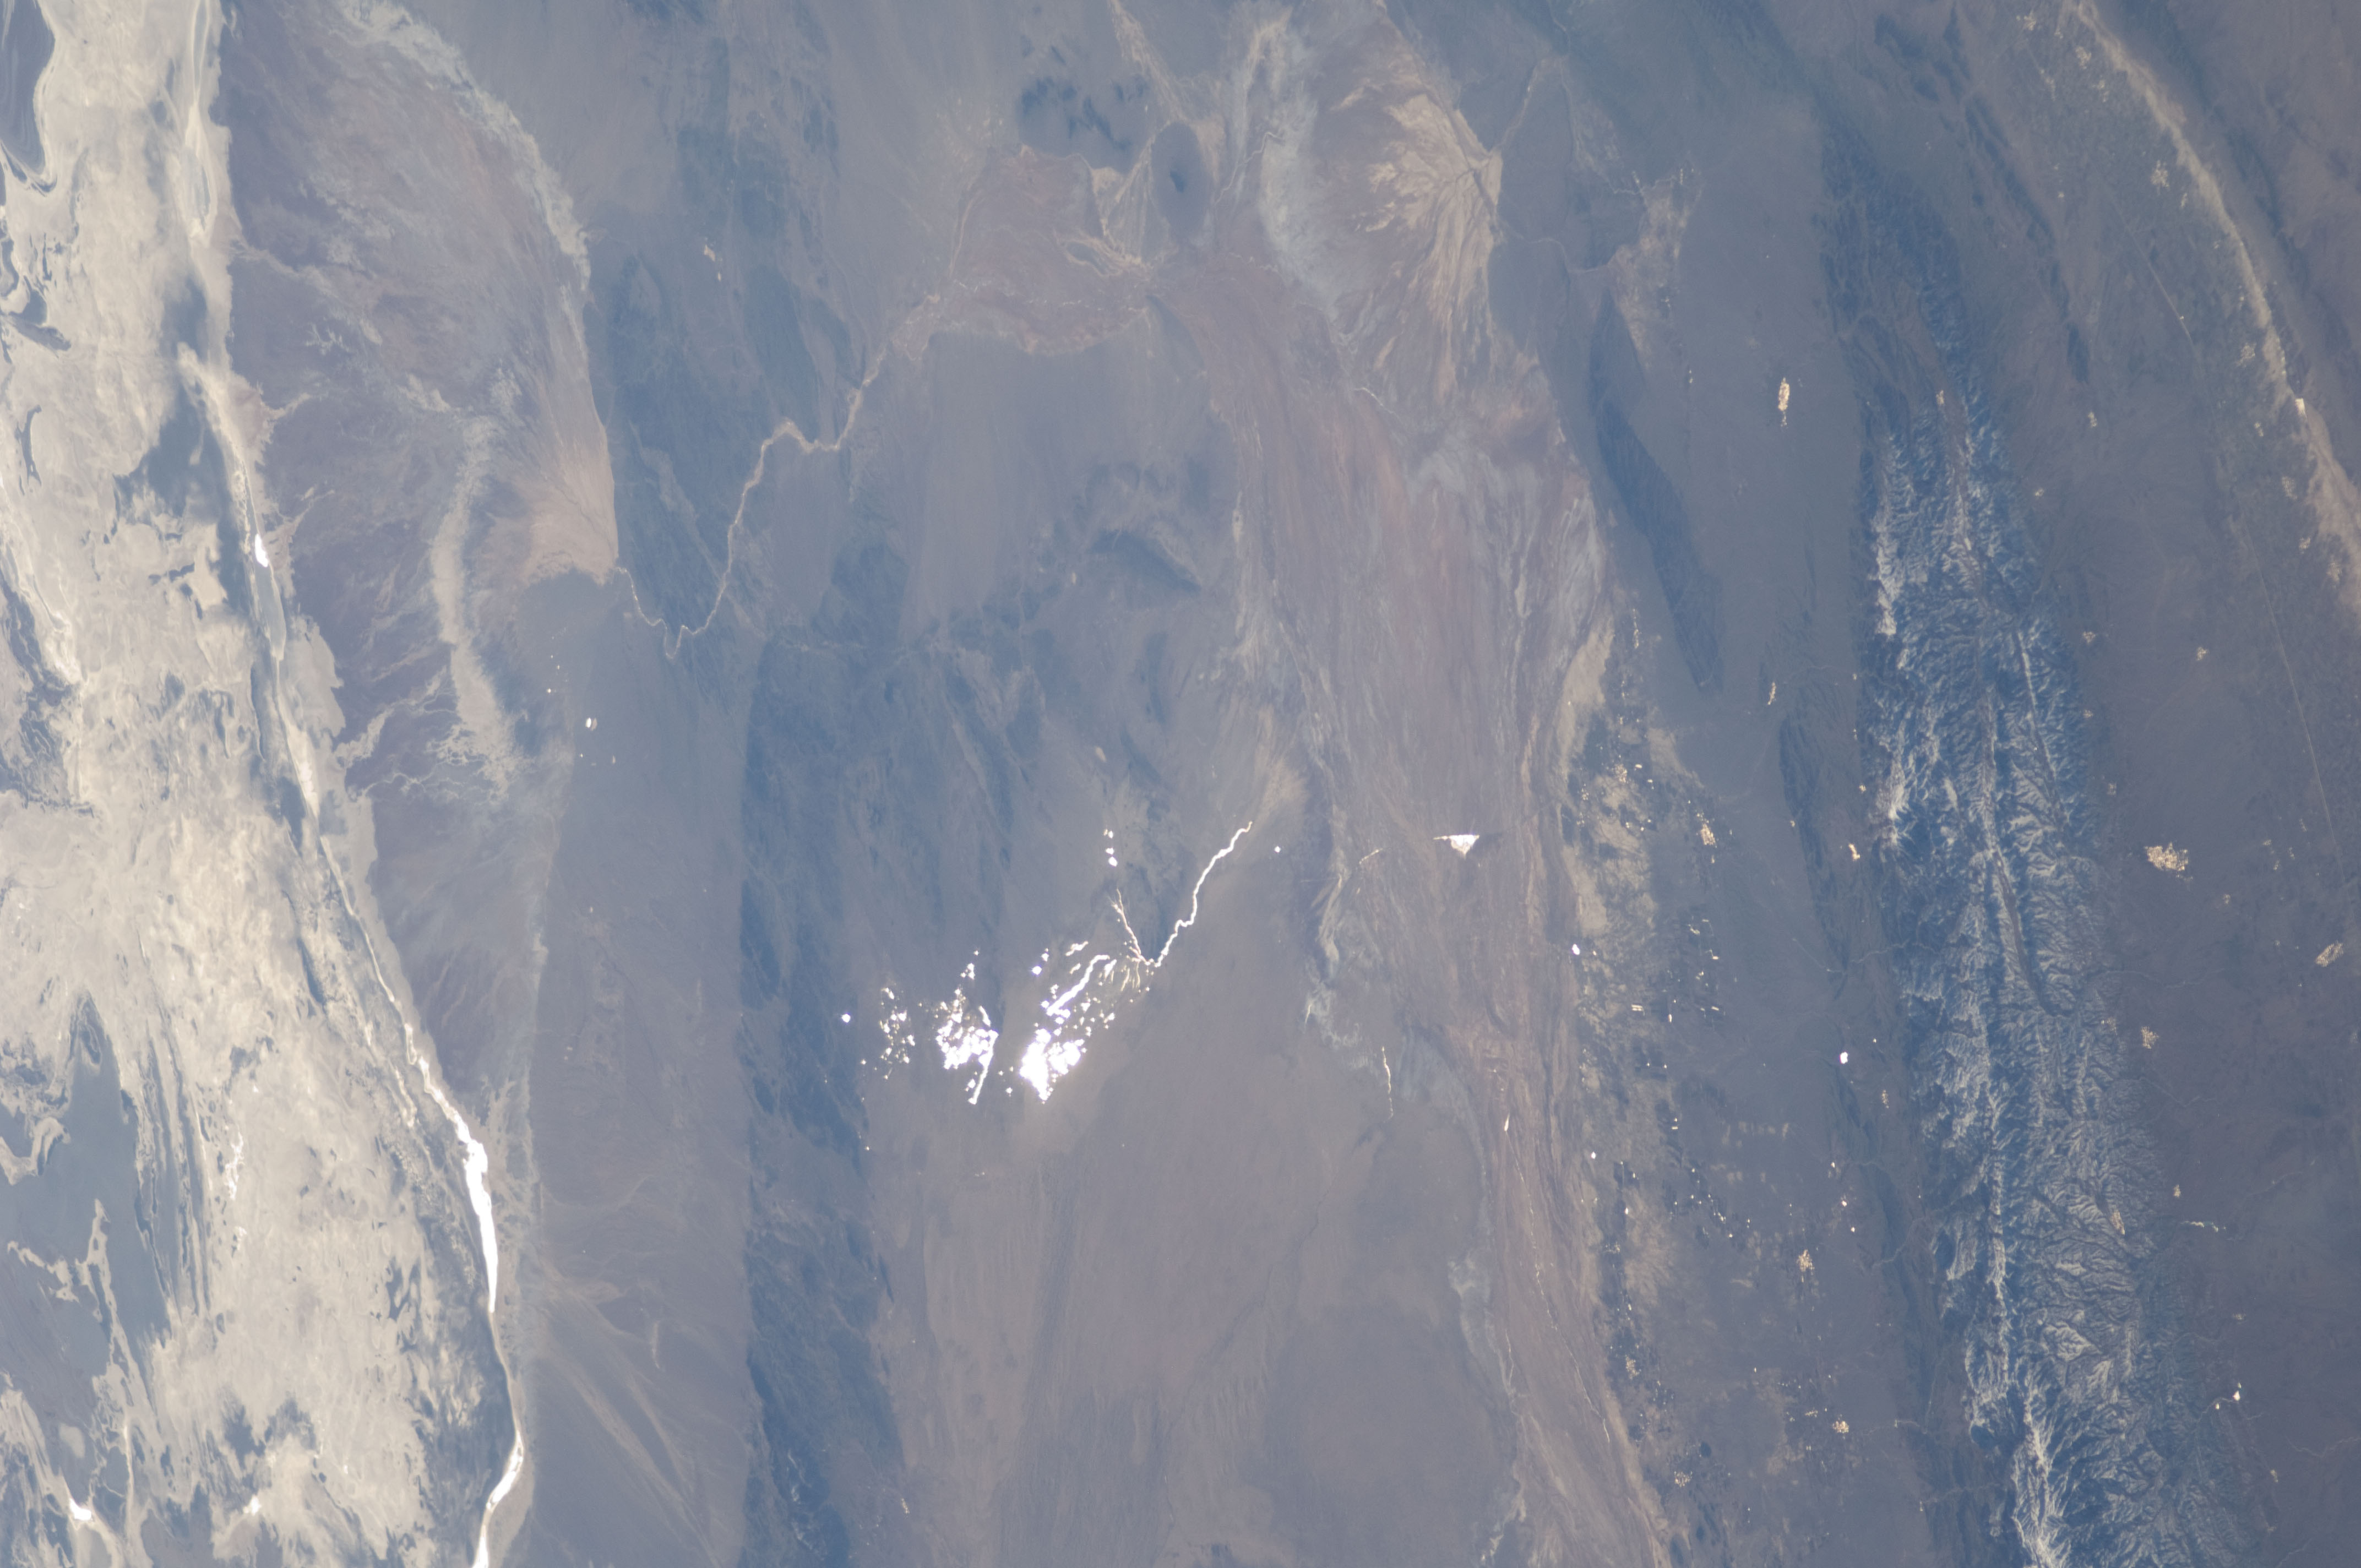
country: IRAN
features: GREAT SALT DESERT, LAKES, GLINT, ALLUVIAL FAN, RIVERS, JOGHATAI MTS.
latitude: 36.1
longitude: 56.7
